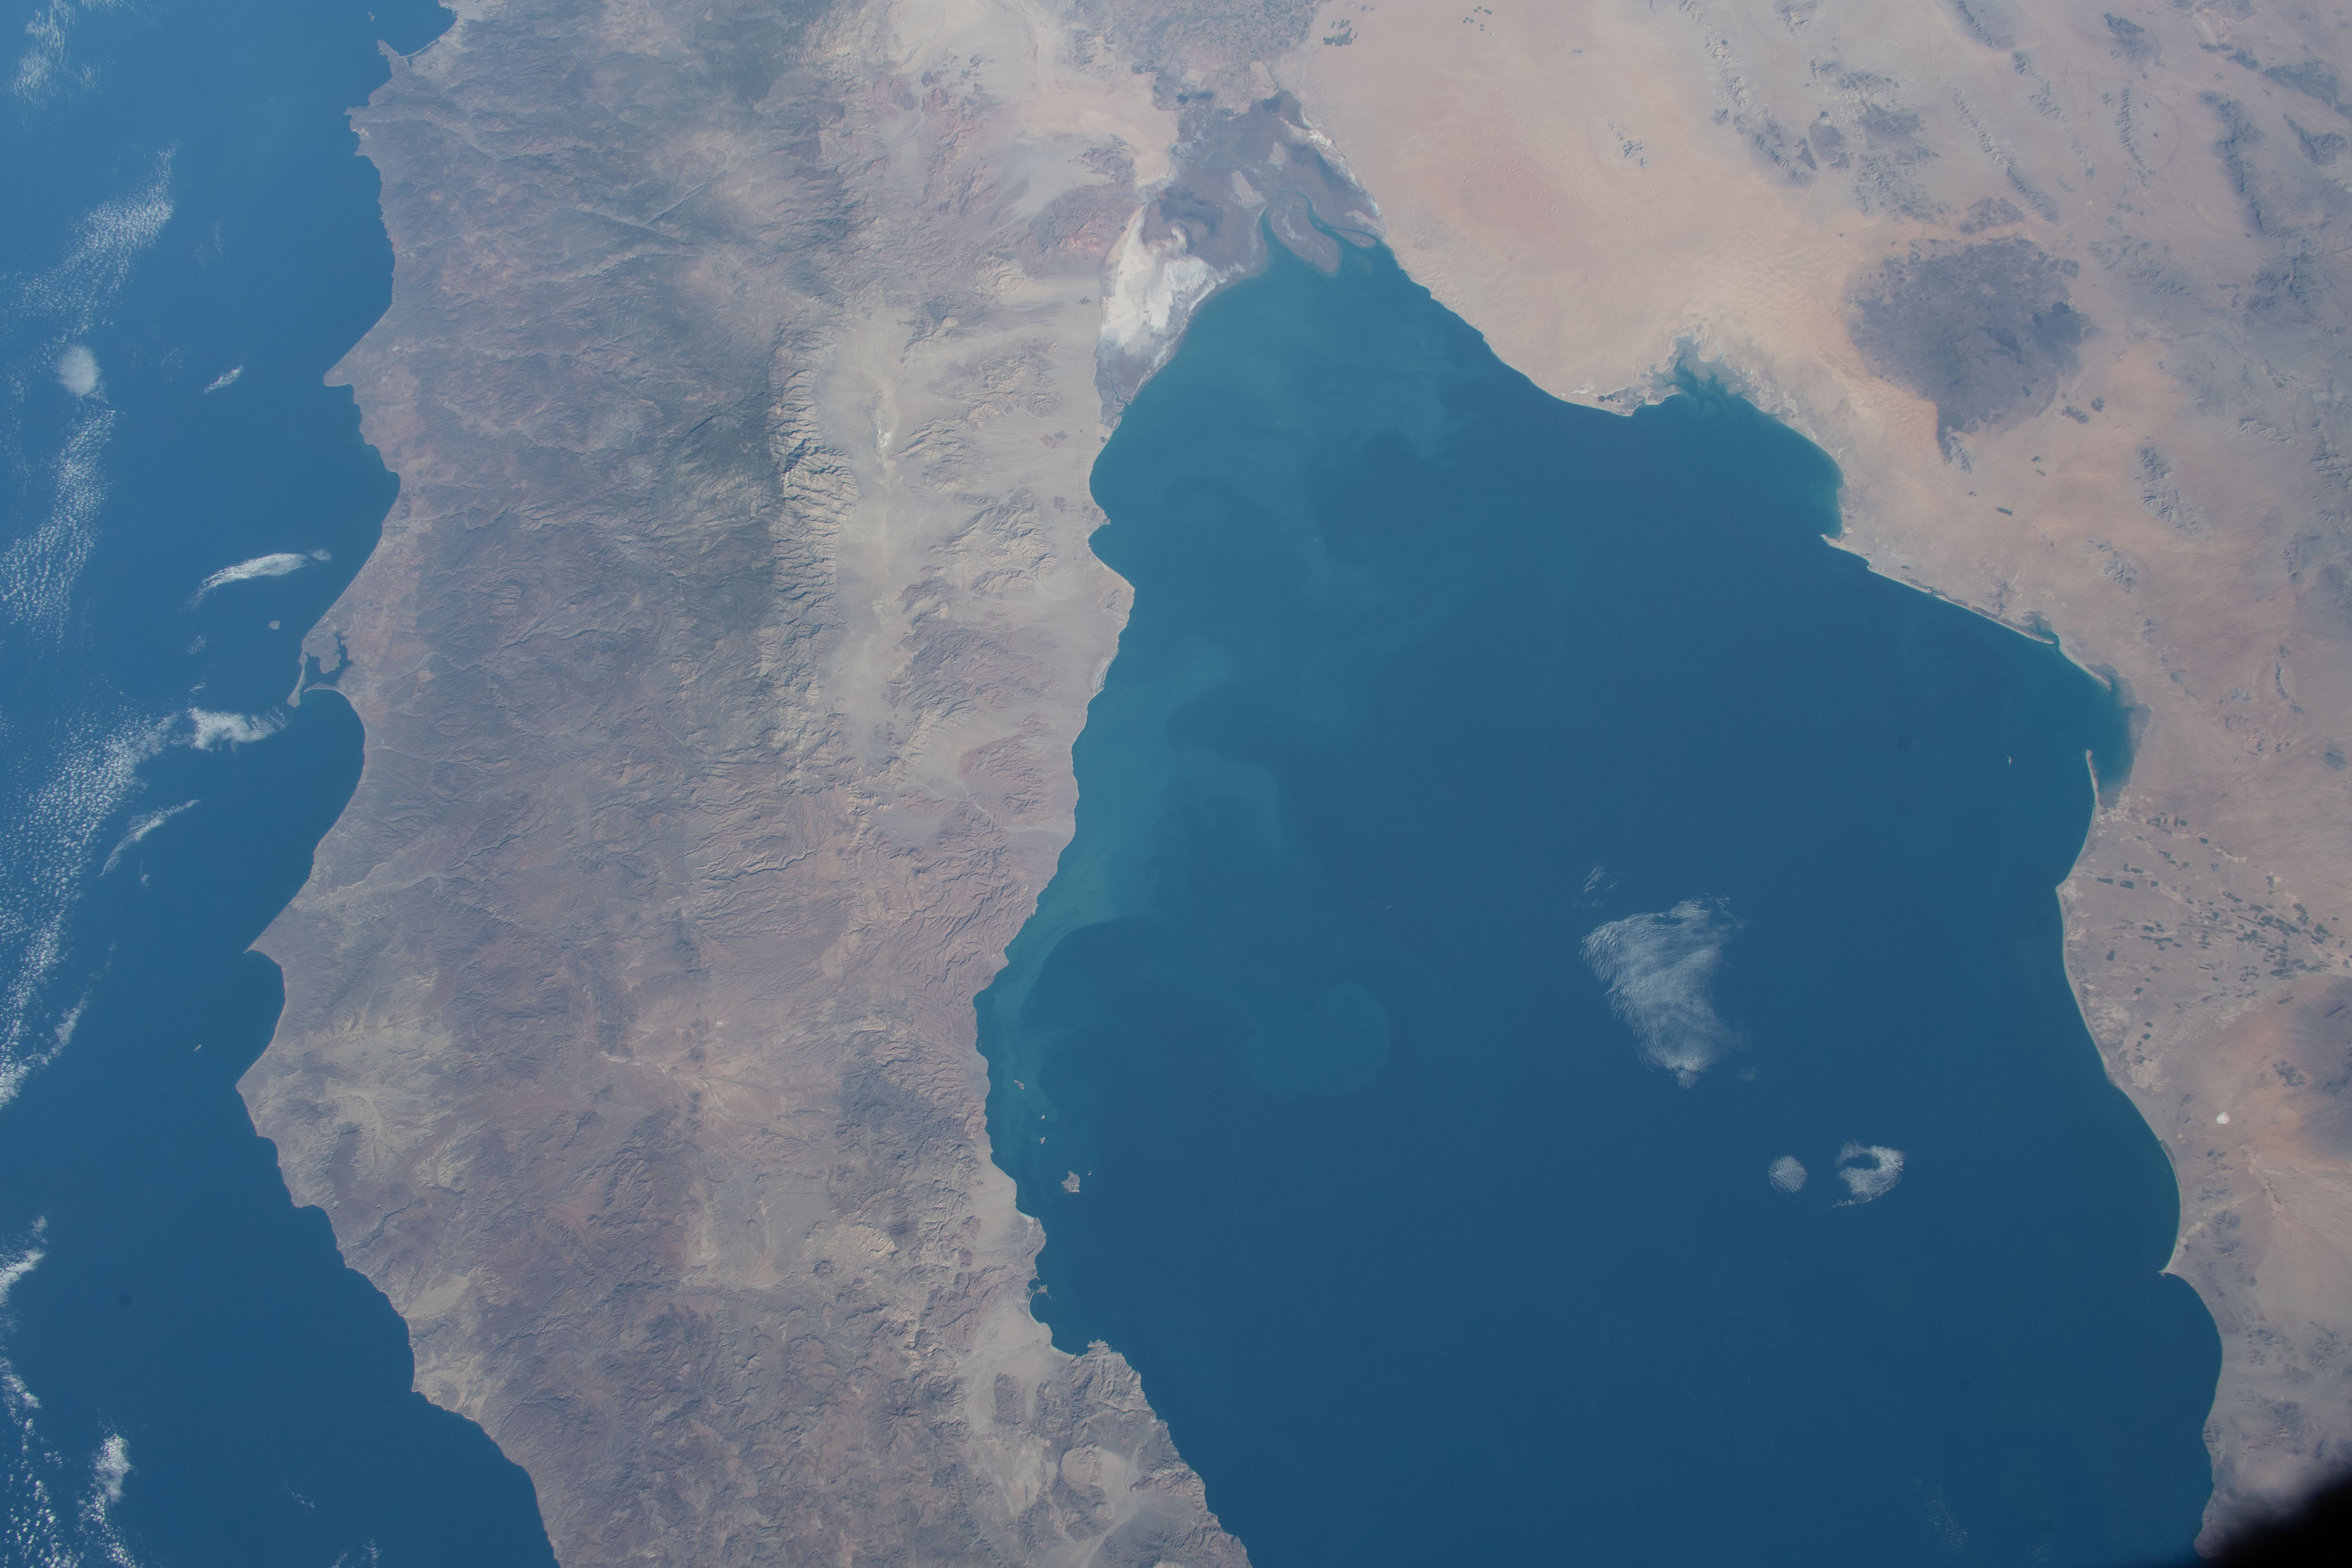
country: MEXICO
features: WAGNER BASIN, GULF OF CALIFORNIA
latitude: 31.0
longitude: -114.5
